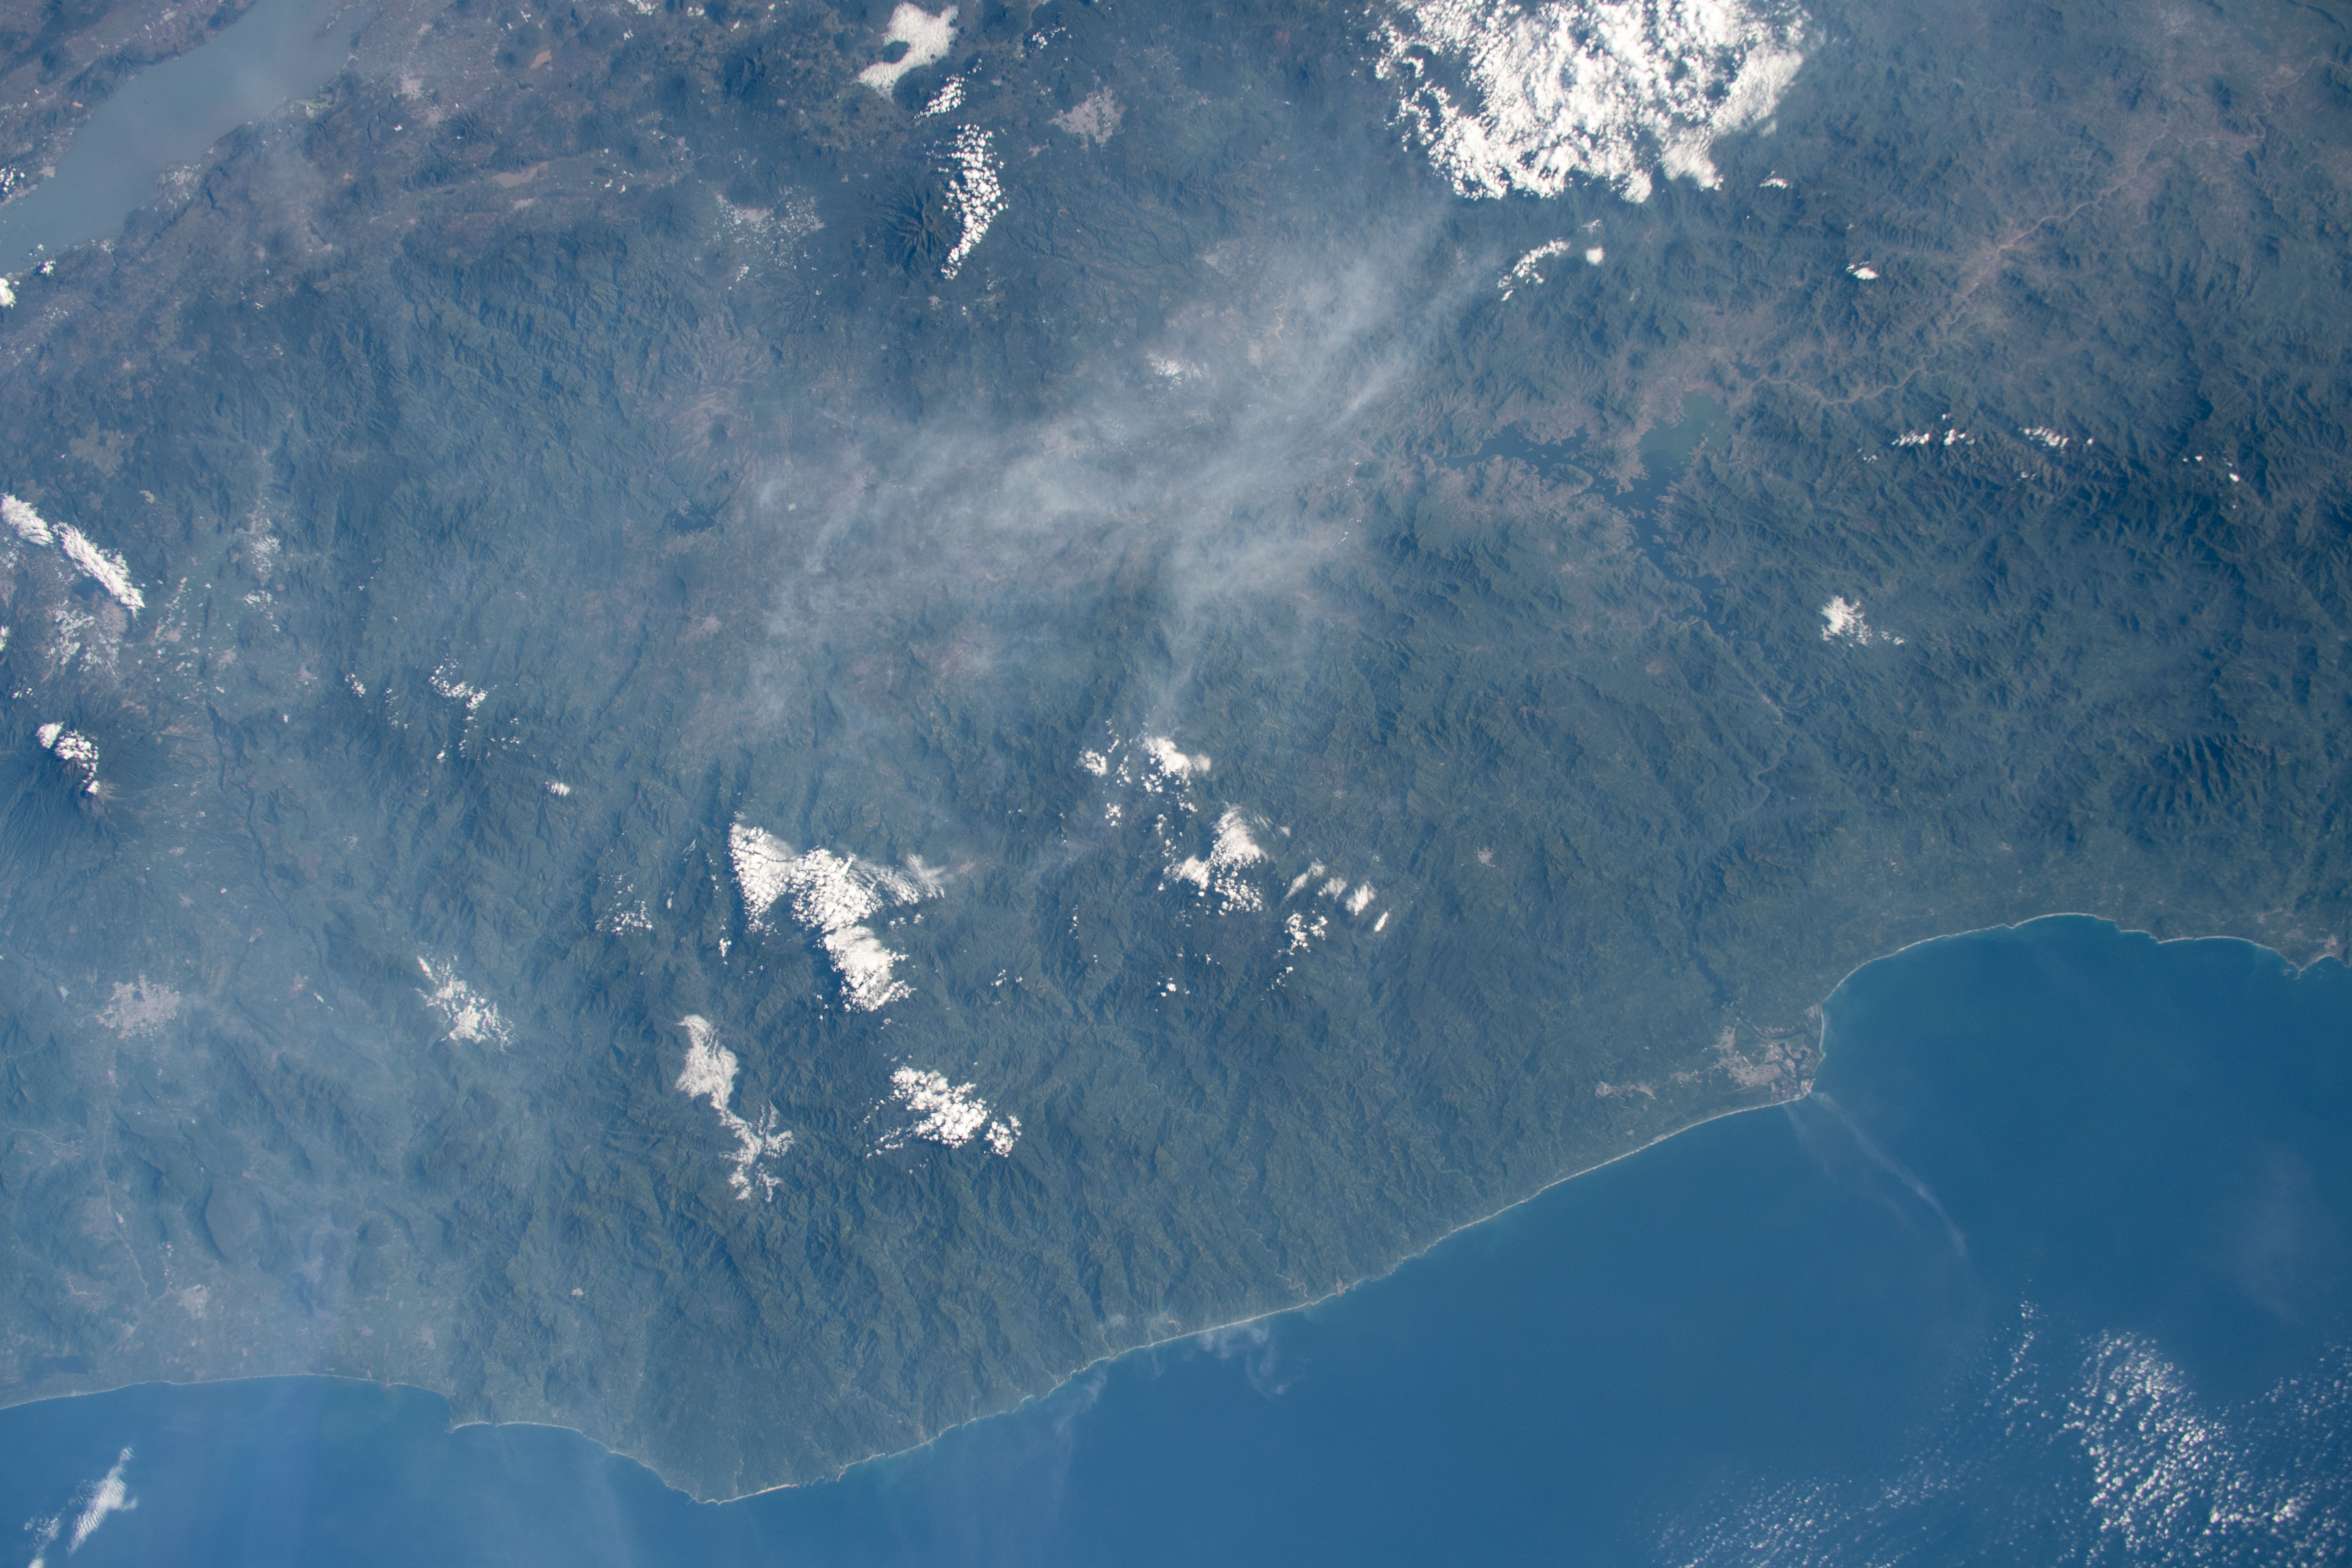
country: MEXICO
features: SIERRA MADRE DEL SUR MOUNTAINS, INFIERNILLO LAKE, LAZARO CARDENAS, LAGUNA DE CHAPALA
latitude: 18.5
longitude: -102.5
